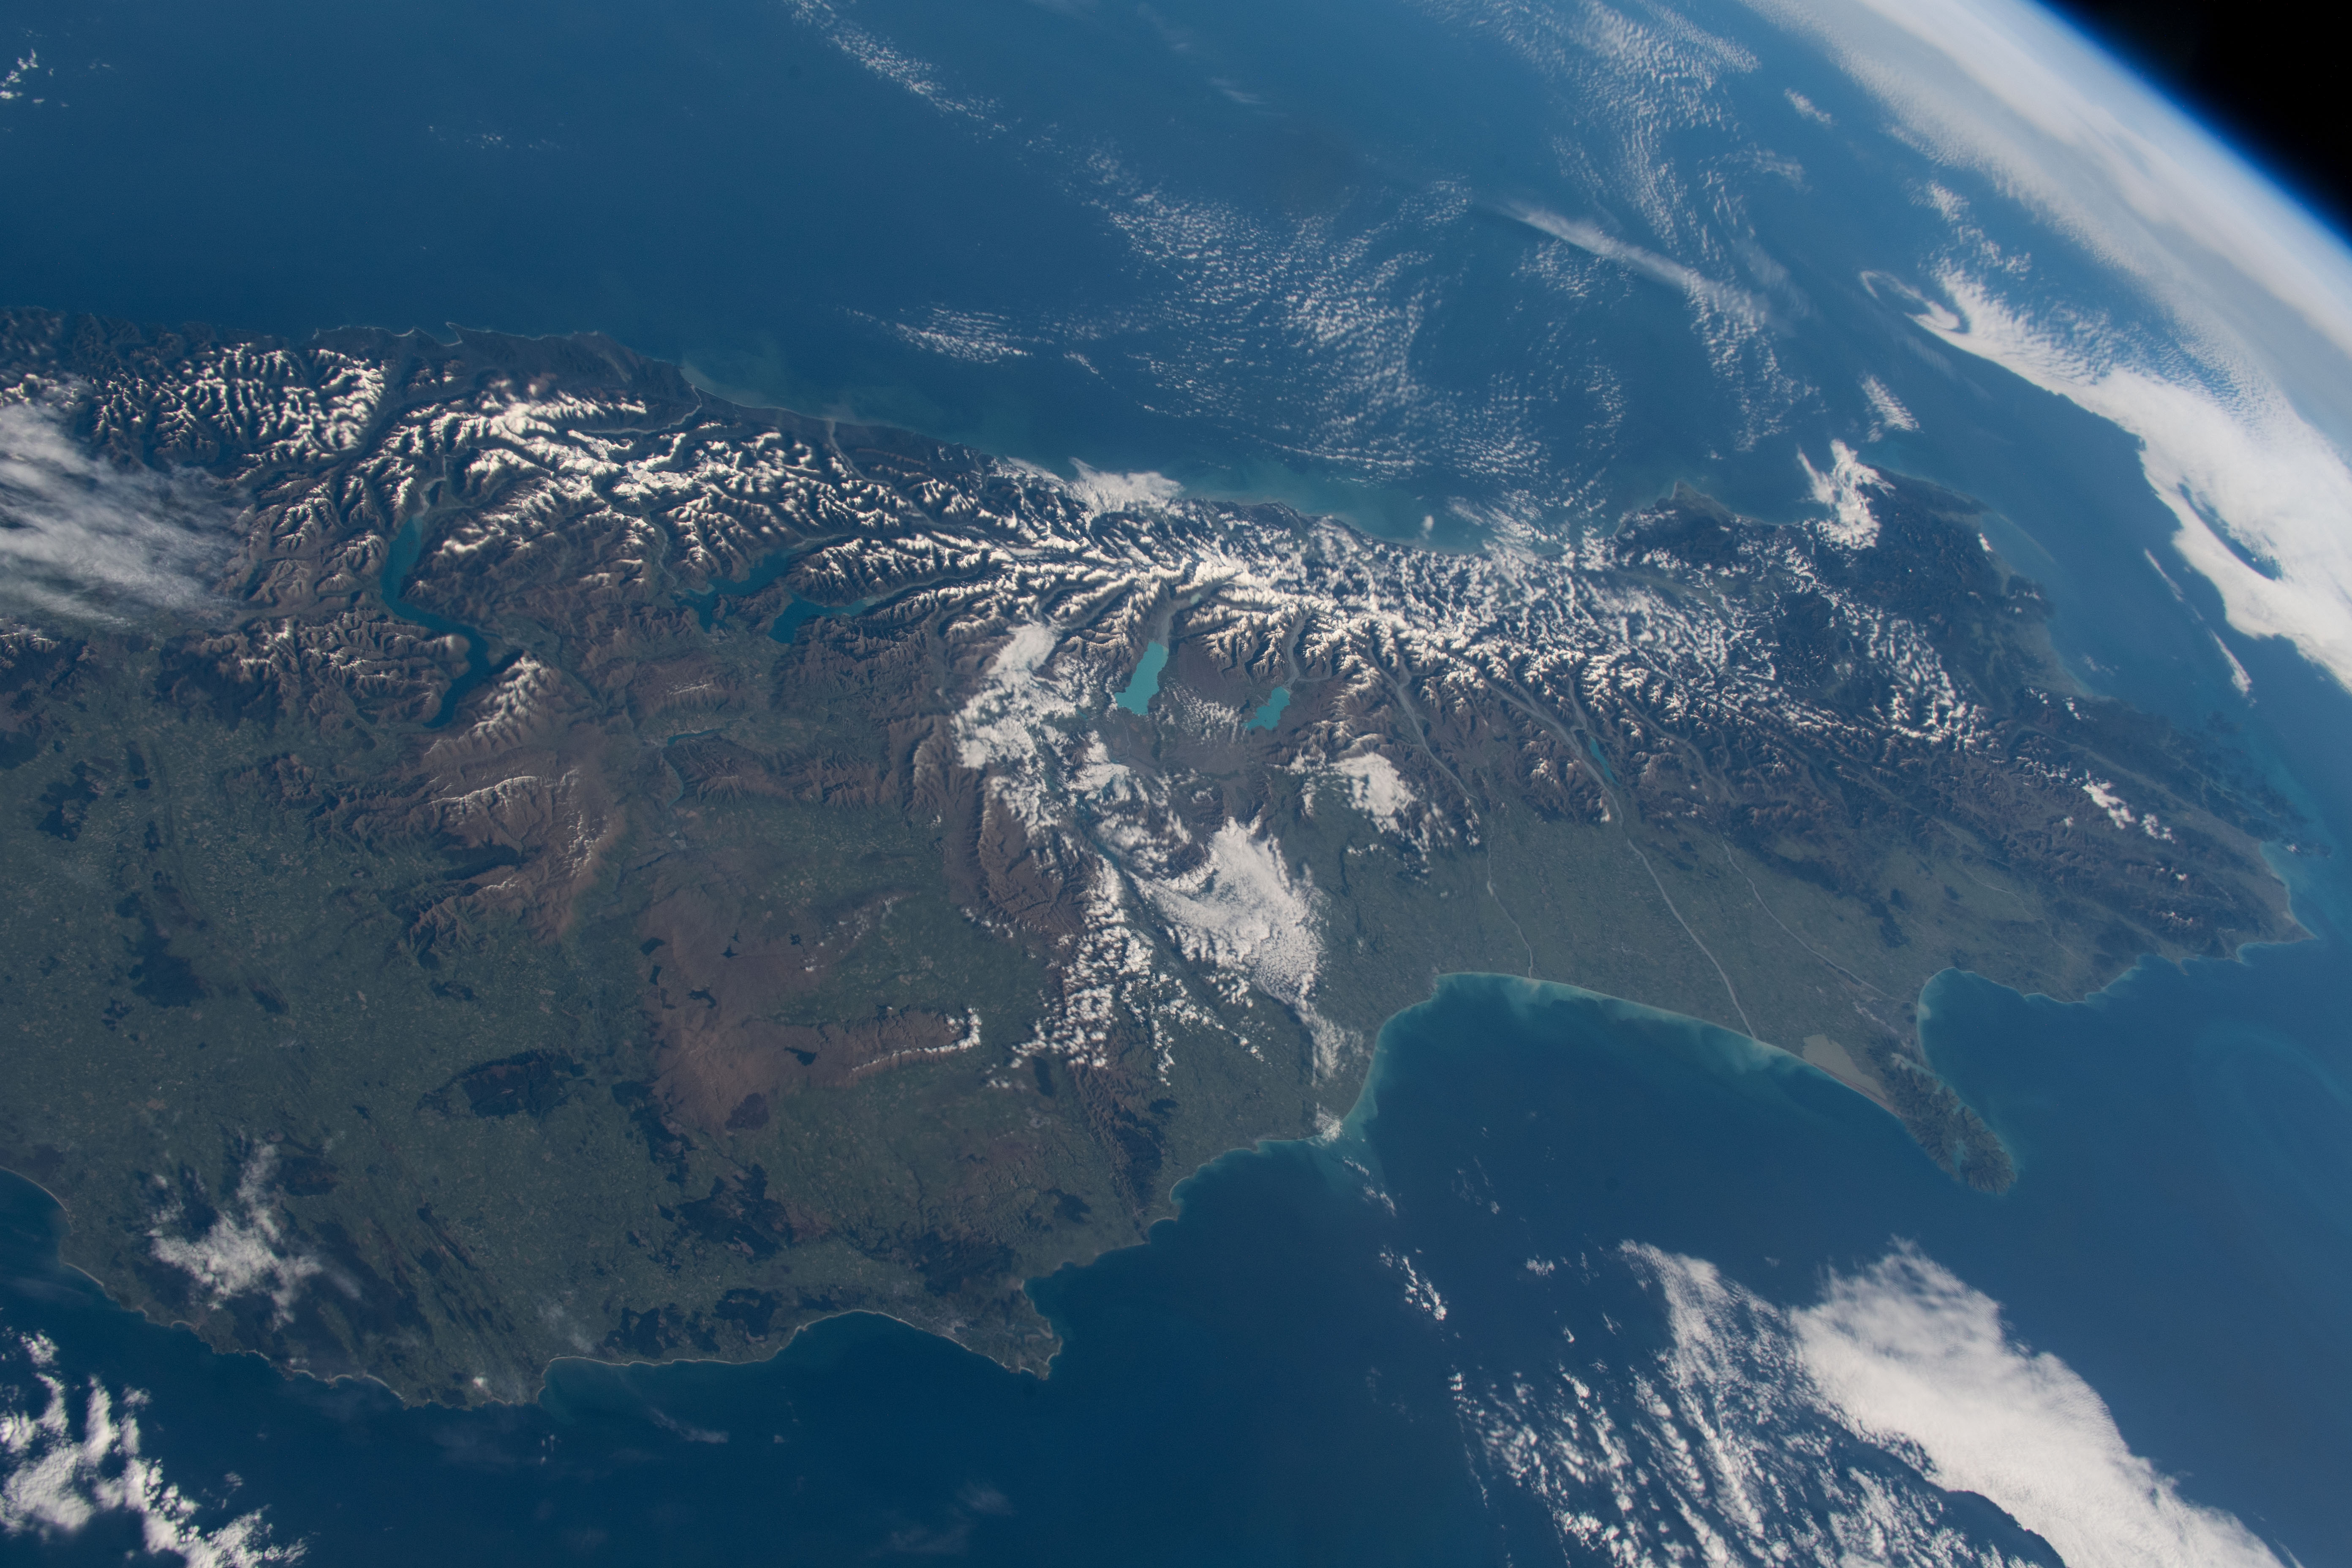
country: NEW ZEALAND-SI
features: NEW ZELAND, SOUTH ISLAND, SOUTHERN ALPS MOUNTAINS, LAKE PUKAKI, LAKE TEKAPO
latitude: -44.5
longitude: 170.5
